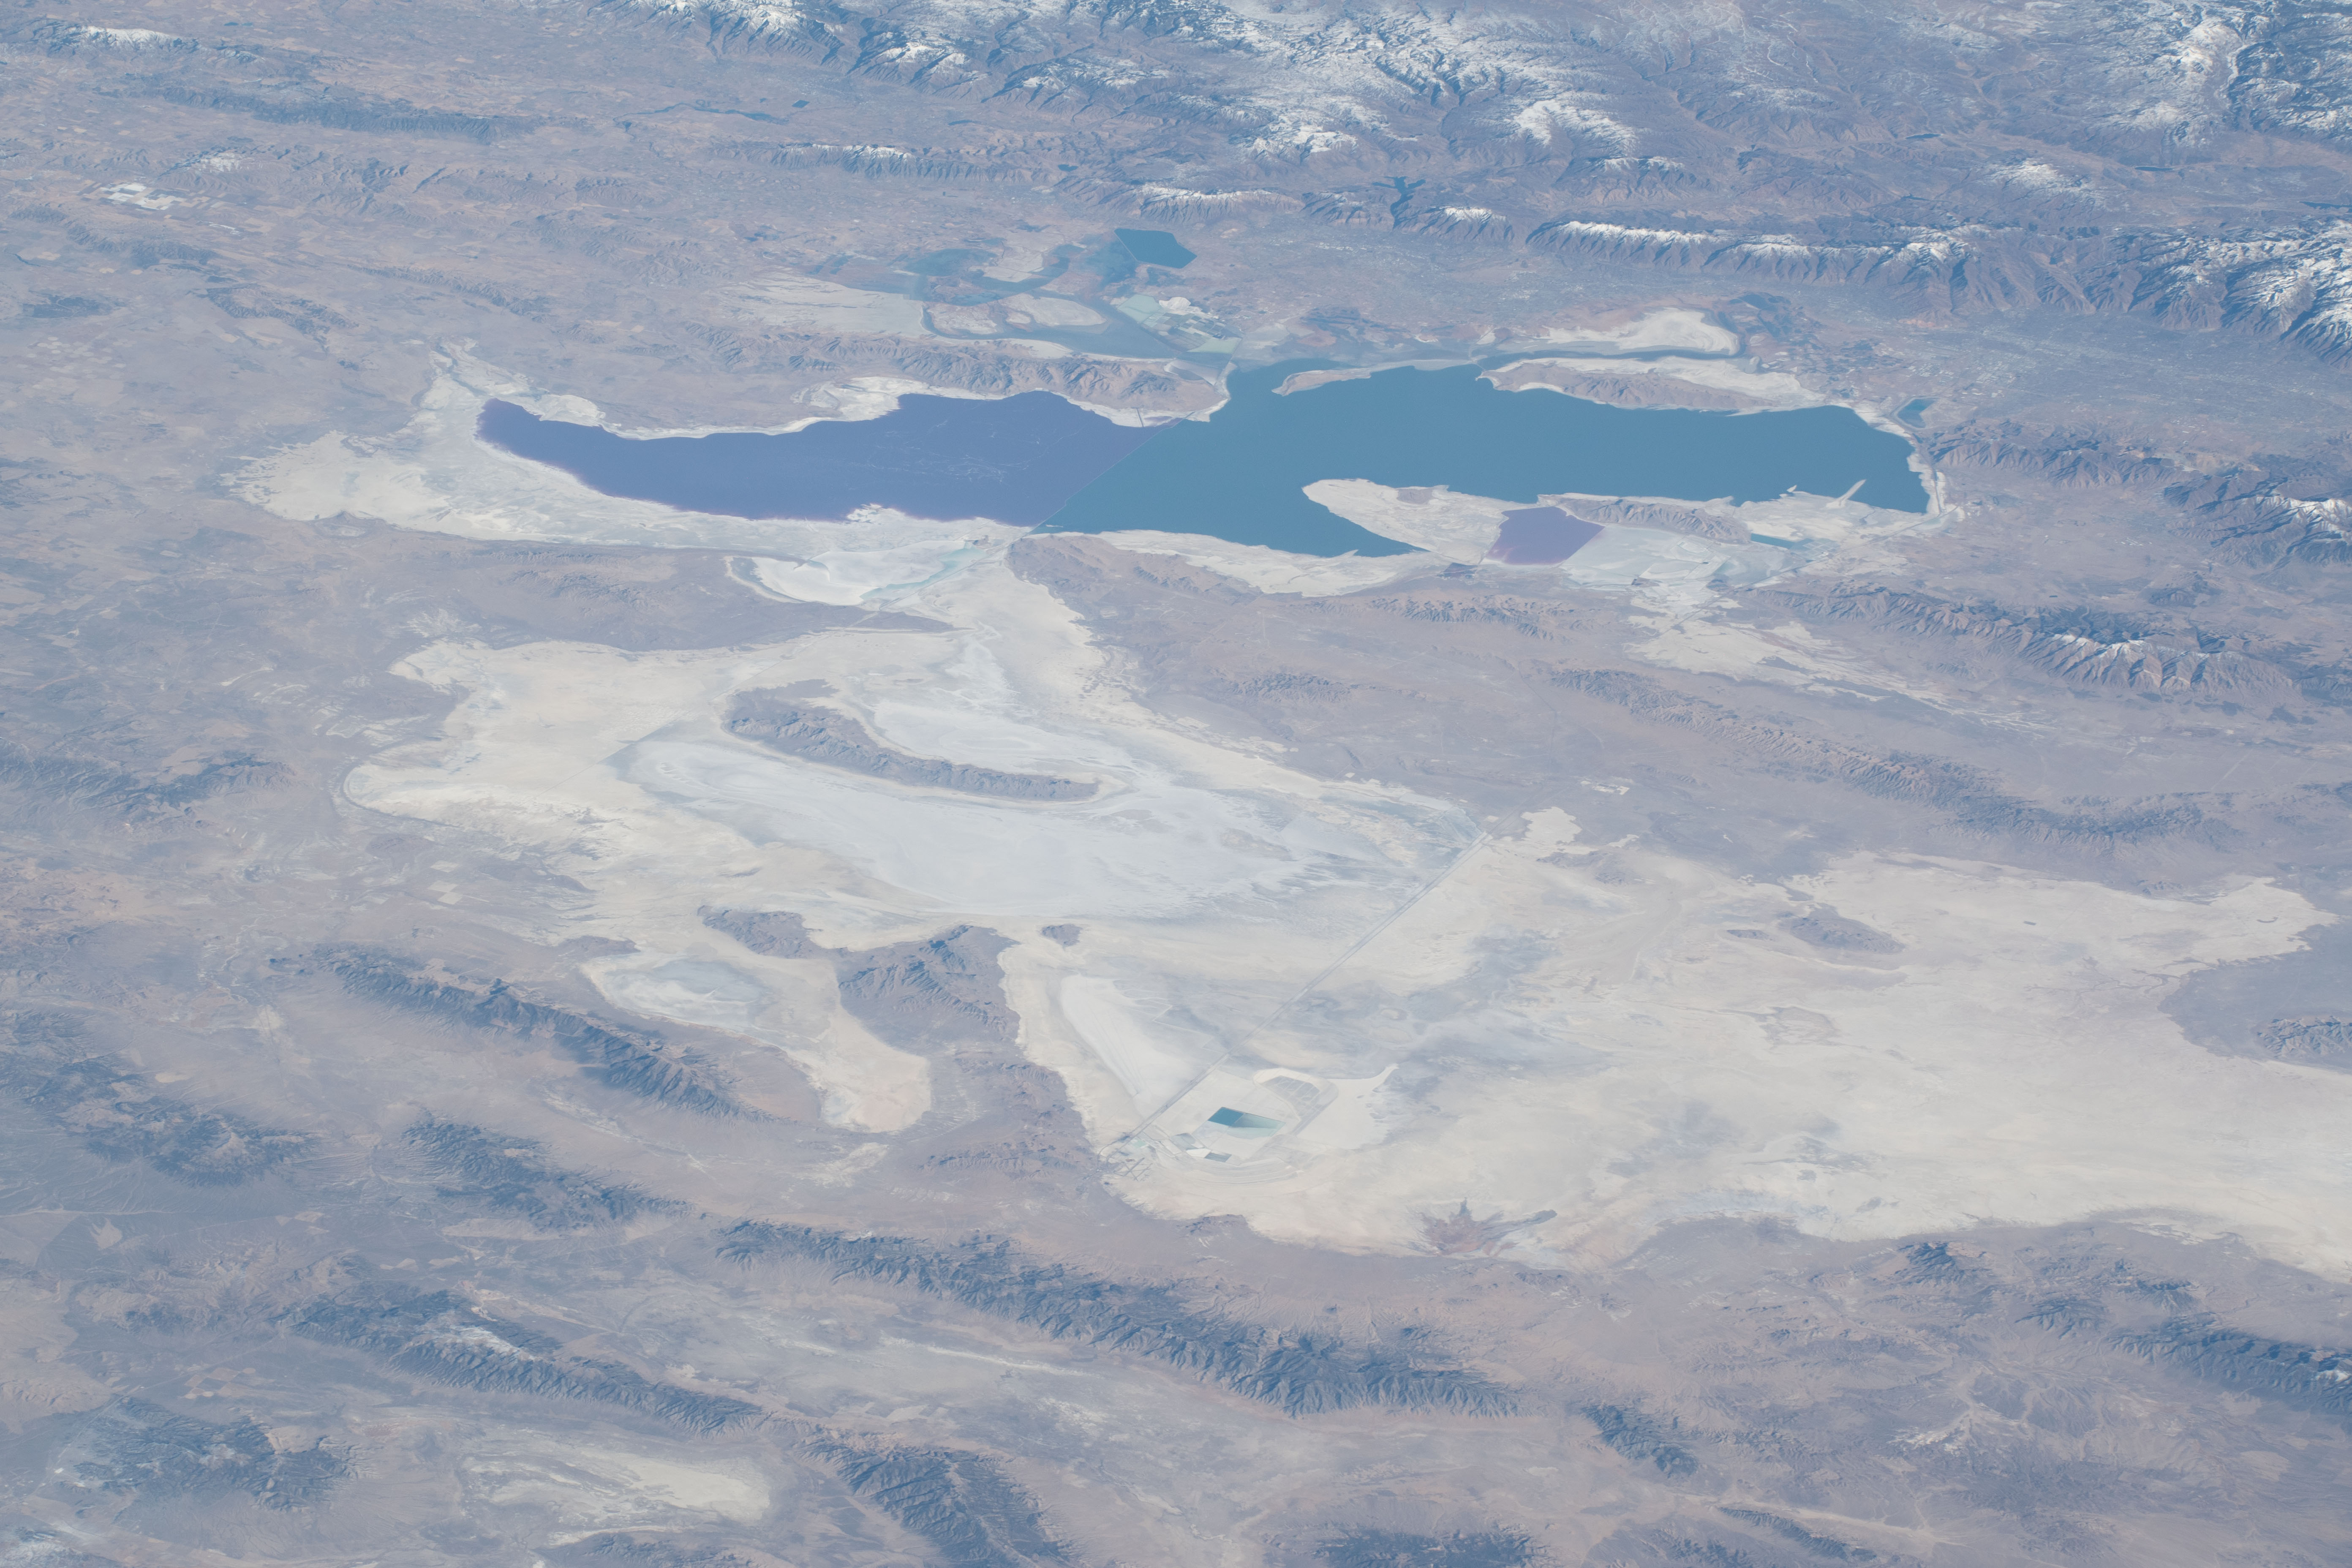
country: USA-NEVADA
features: GREAT SALT LAKE, BONNEVILLE STATE PARK
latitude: 40.6
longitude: -114.1
